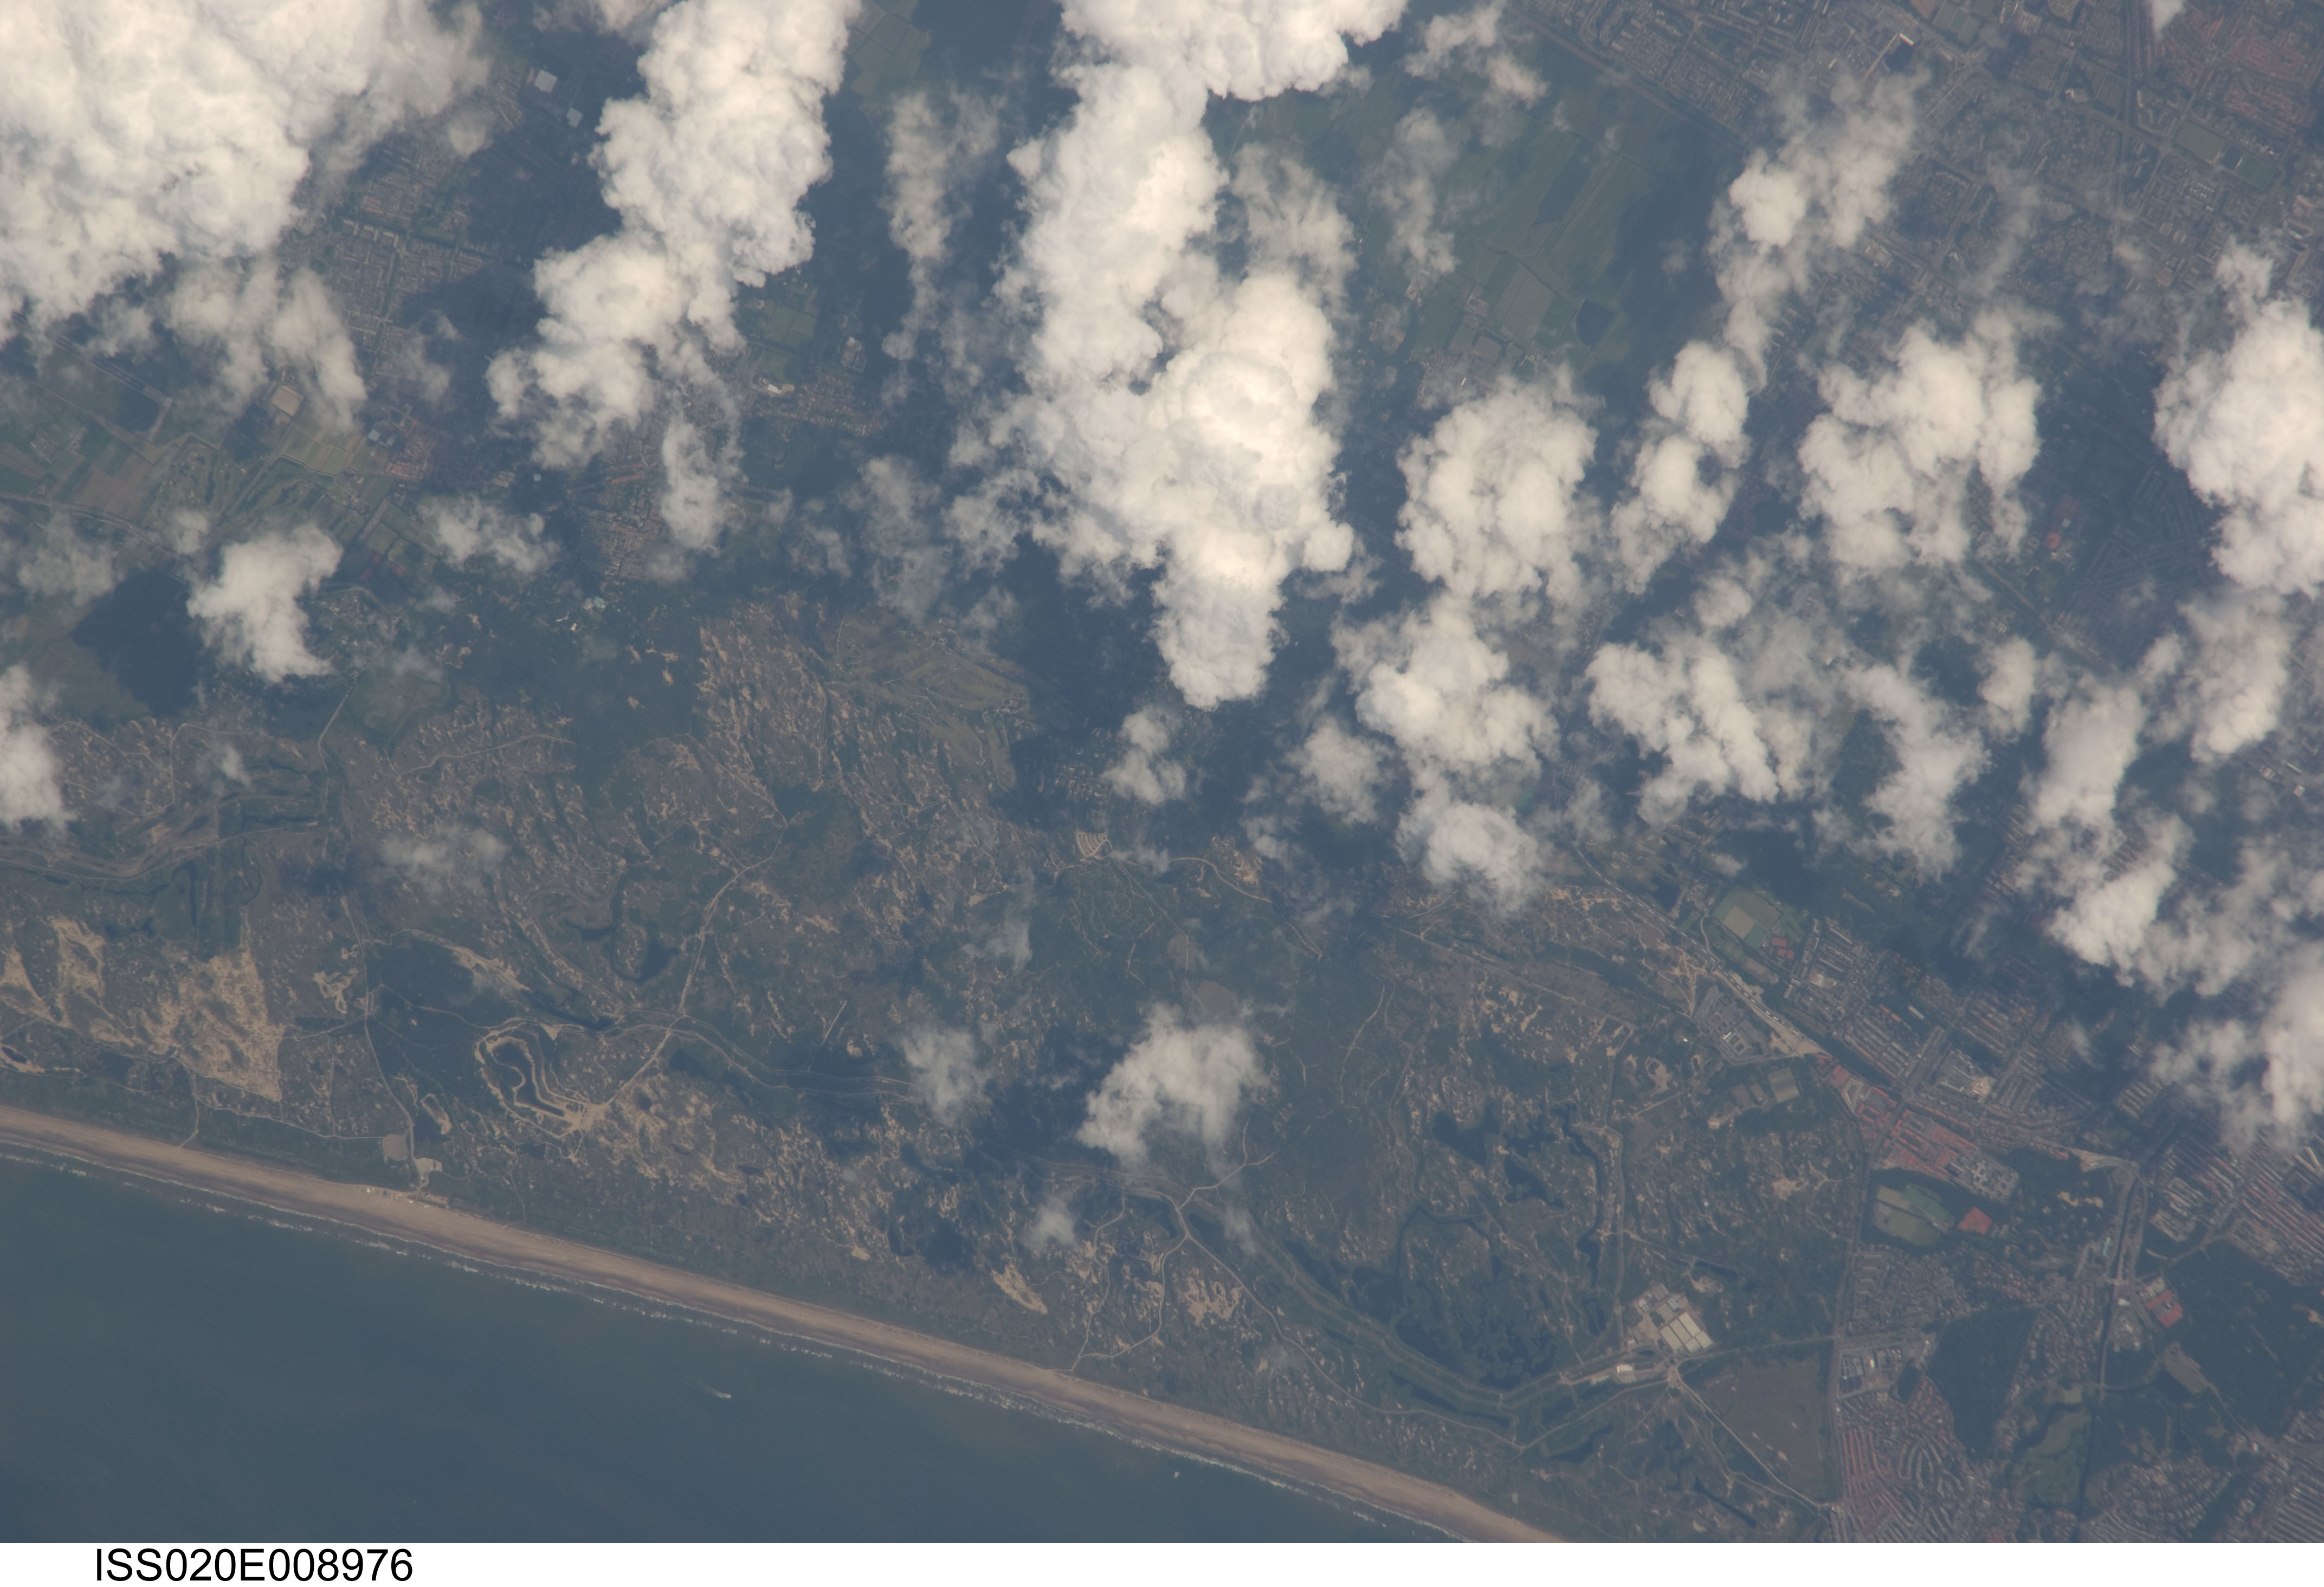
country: NETHERLANDS
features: BEACH, WETLANDS, KERKEHOUT-WASSENAAR AREA
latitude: 52.1
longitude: 4.4
